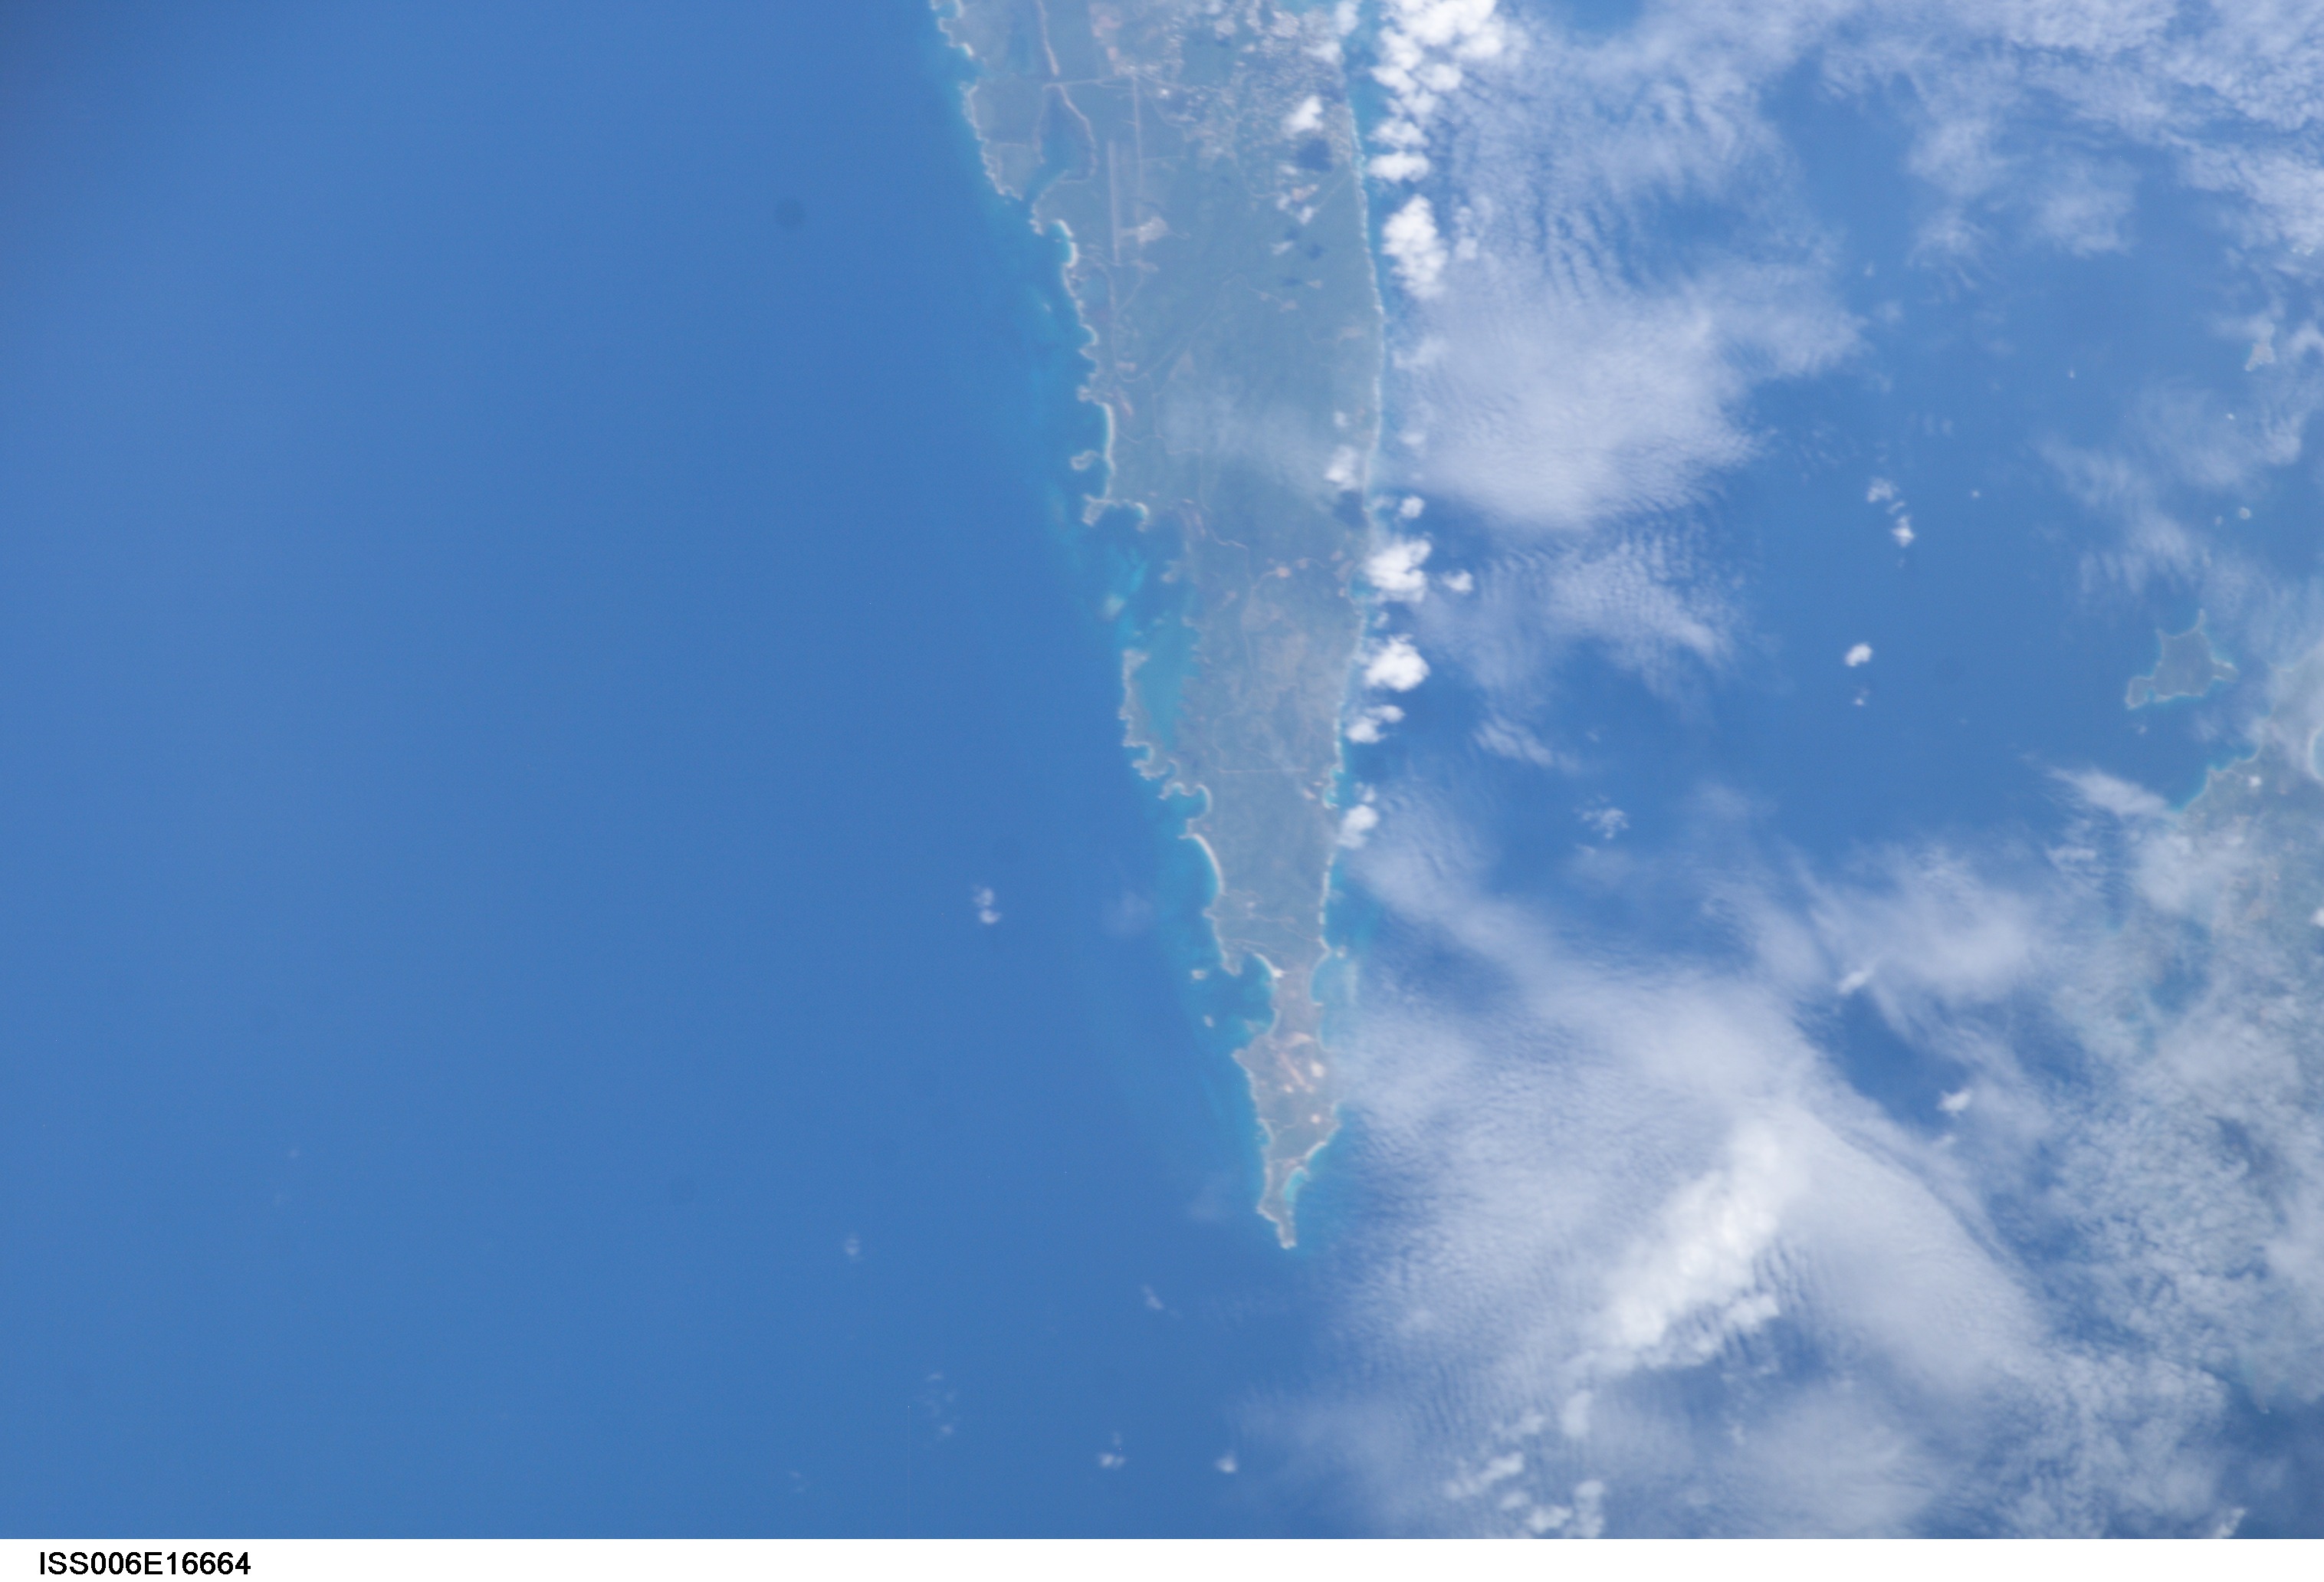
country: PUERTO RICO
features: VIEQUES ISLAND, EAST END
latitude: 18.0
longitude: -65.5
